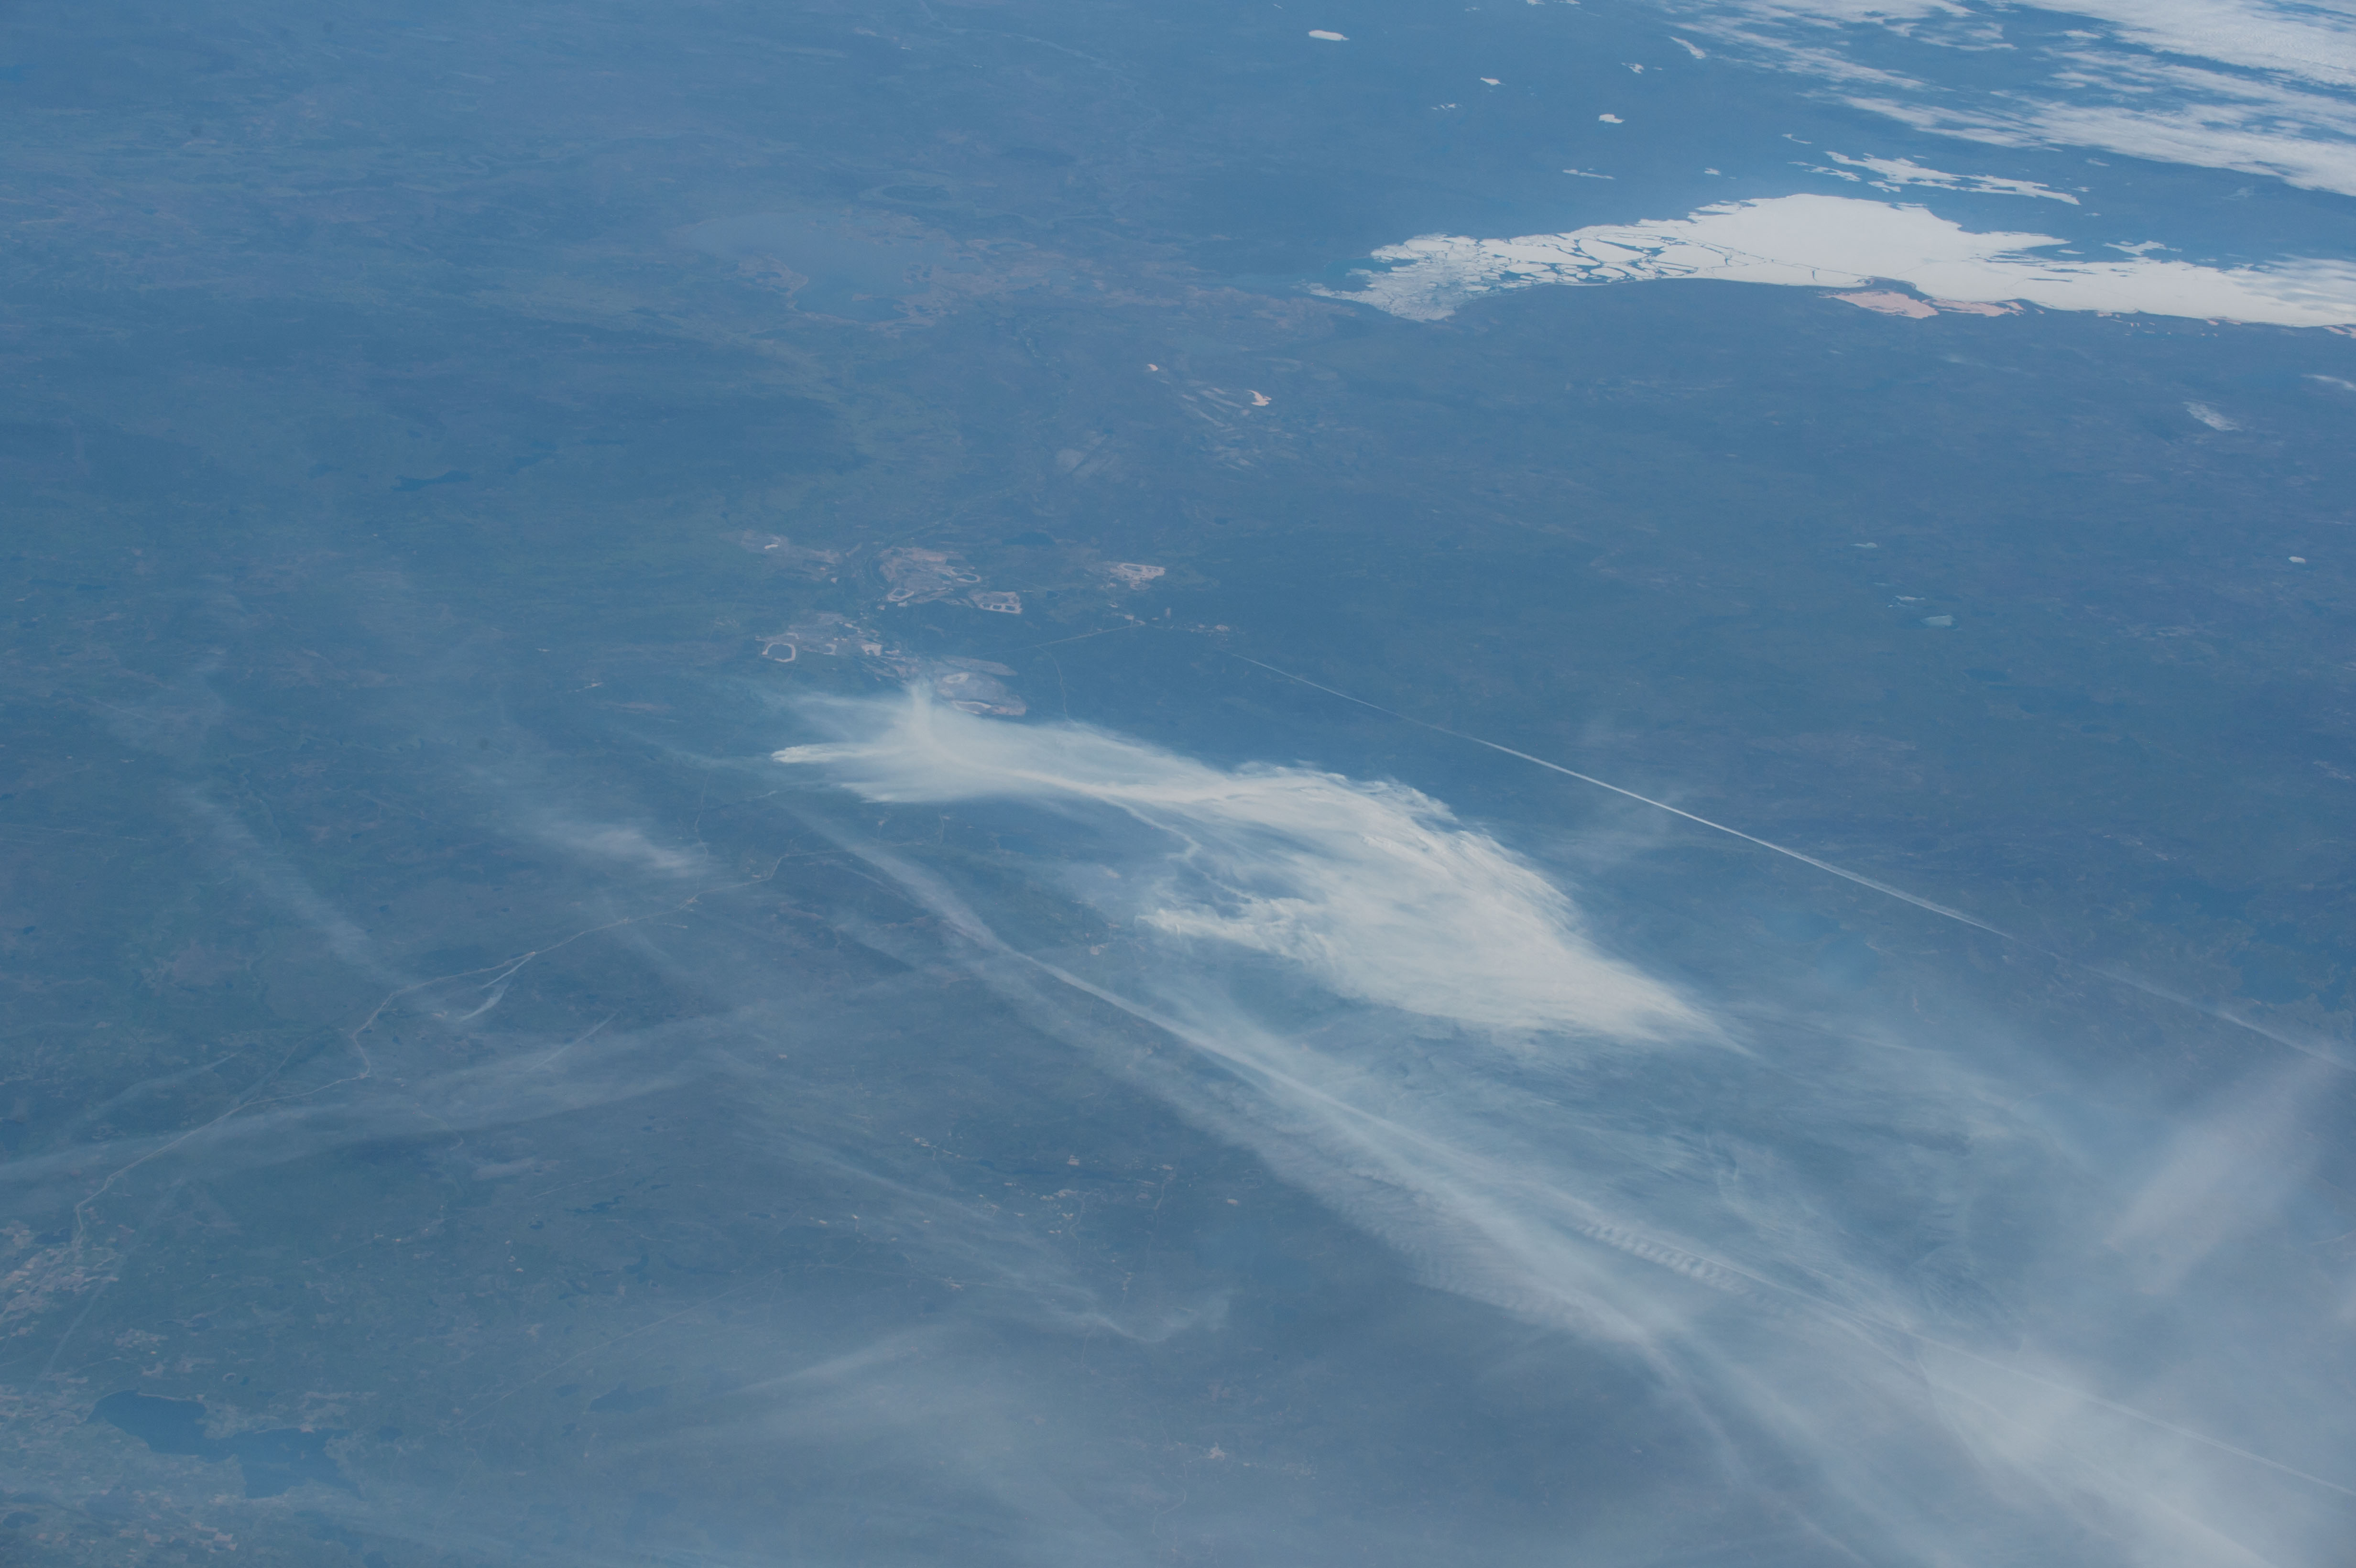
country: CANADA-A
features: FORT MCMURRAY AREA, FIRE PLUMES, TAR SAND OPERATIONS, ATHABASCA R., ROADS
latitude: 56.8
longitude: -110.9
